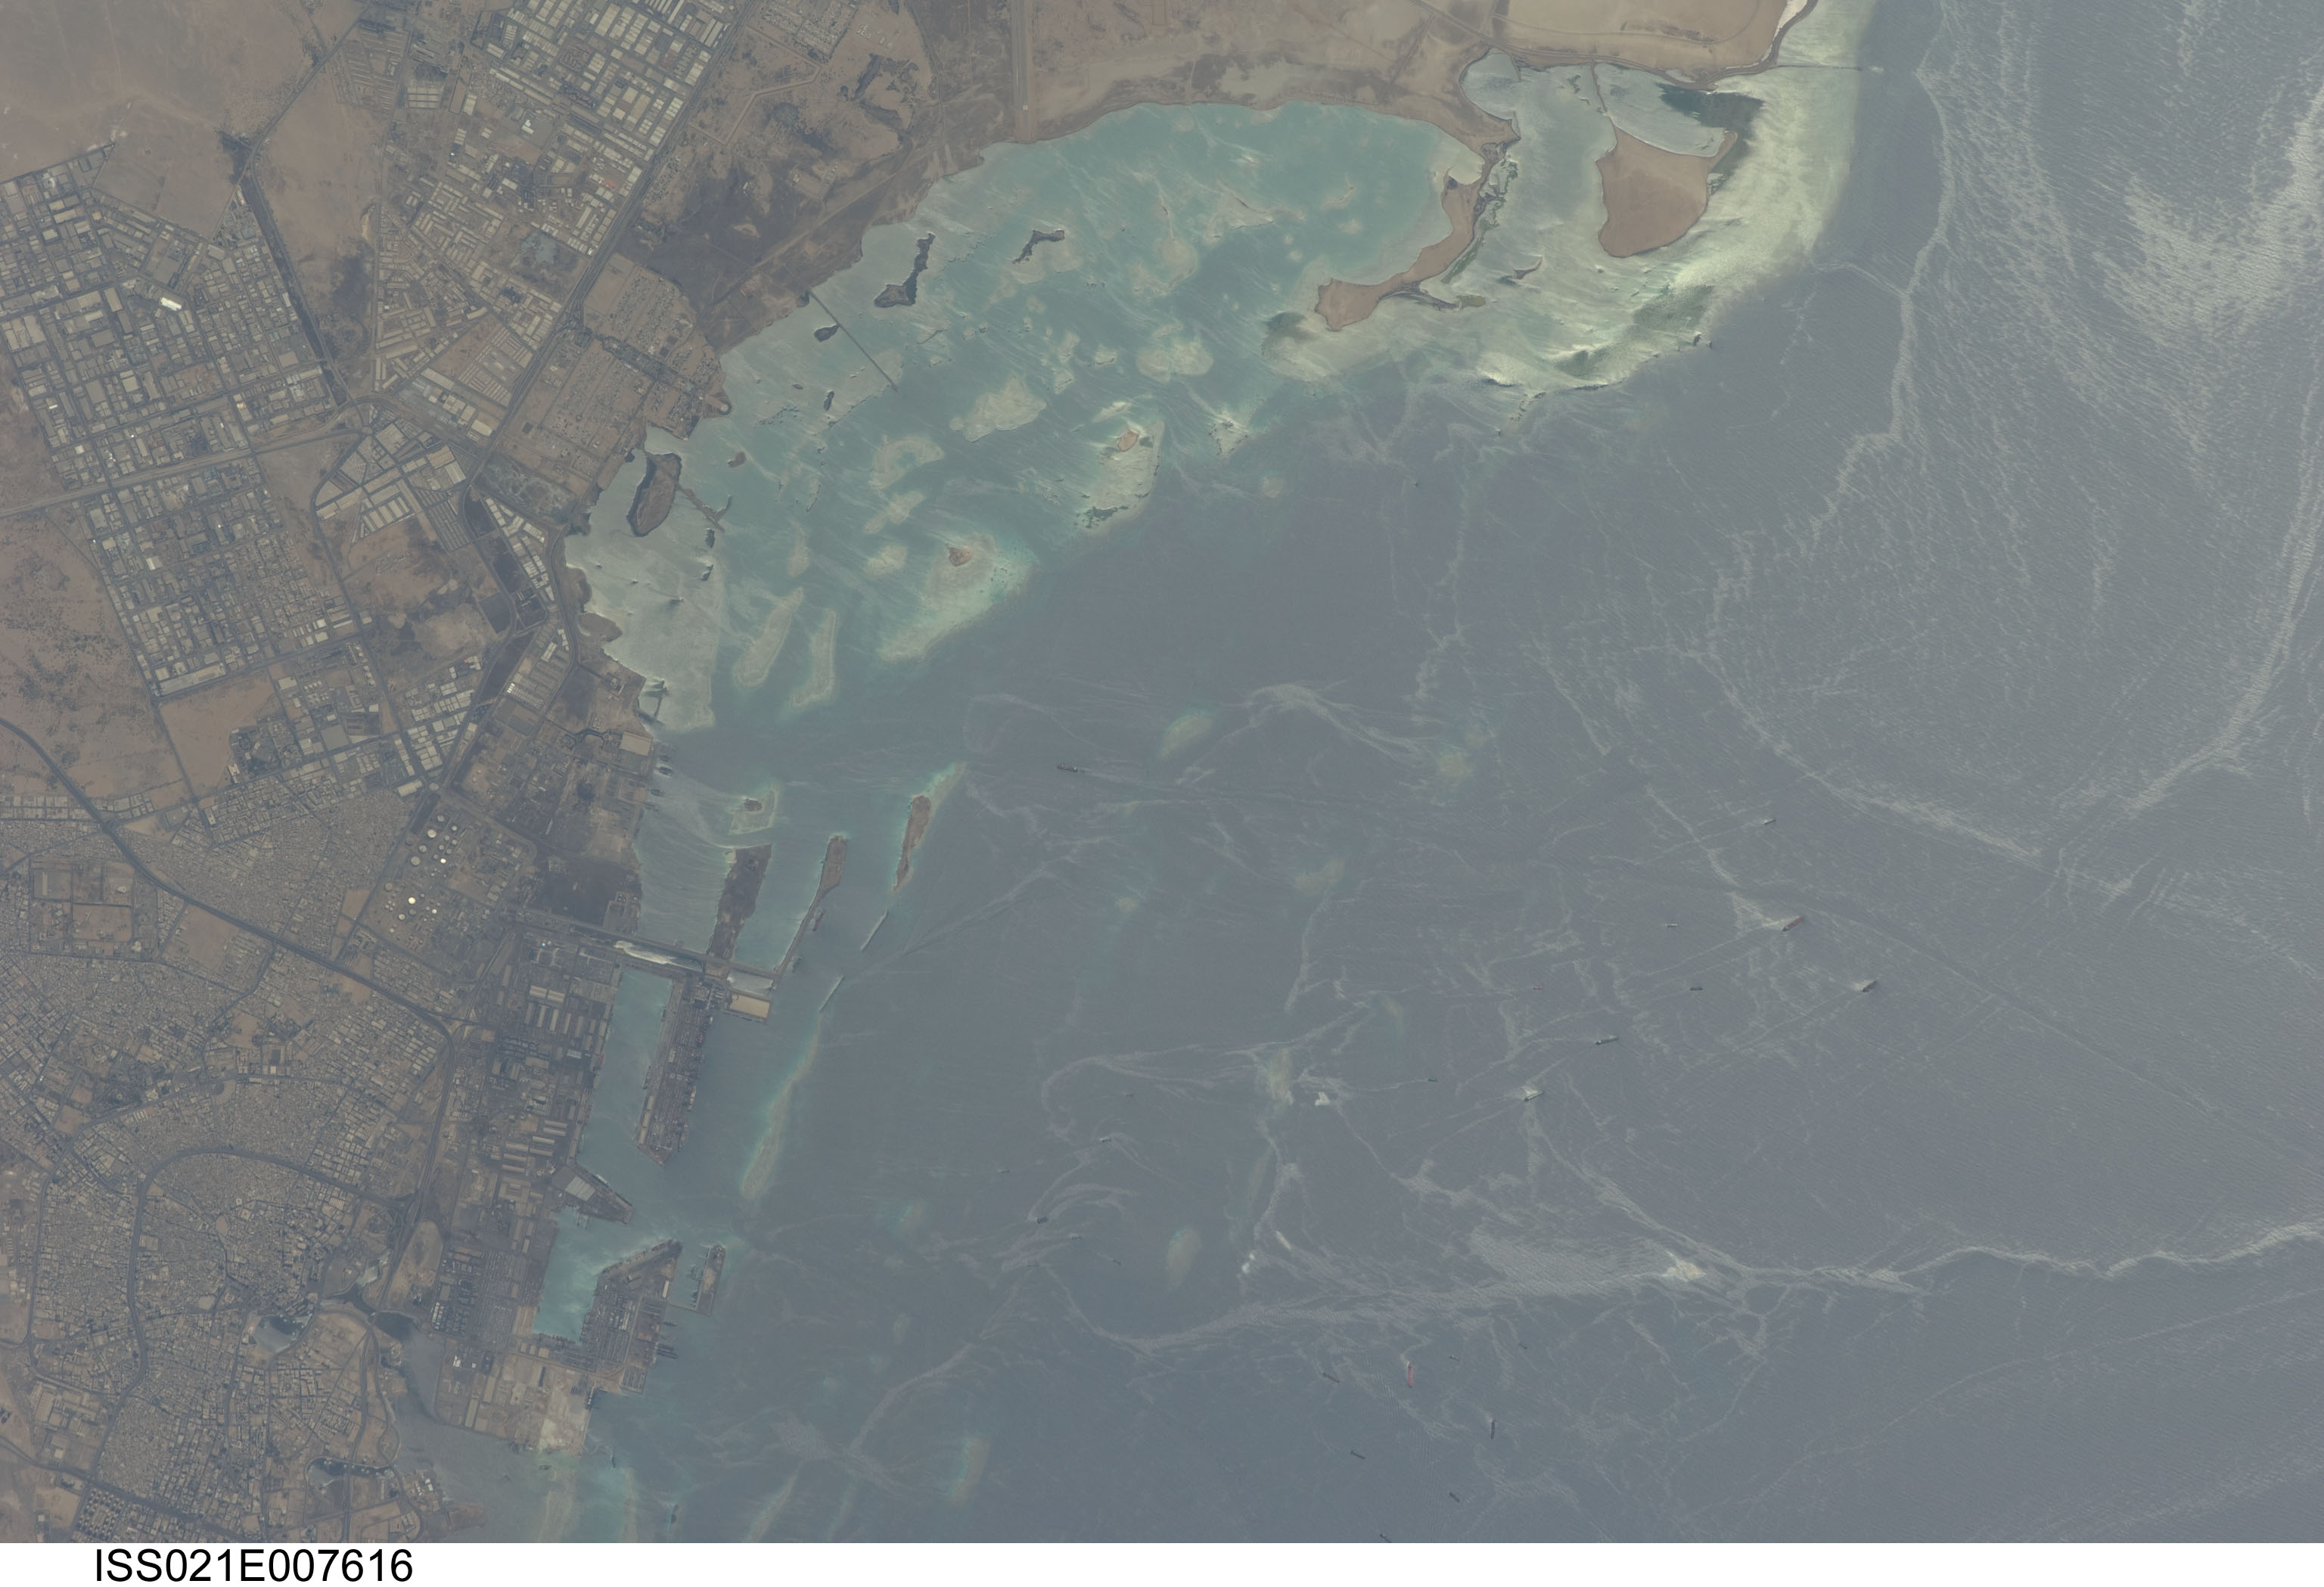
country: SAUDI ARABIA
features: SAUDI ARABIA
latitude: 21.4
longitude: 39.1
